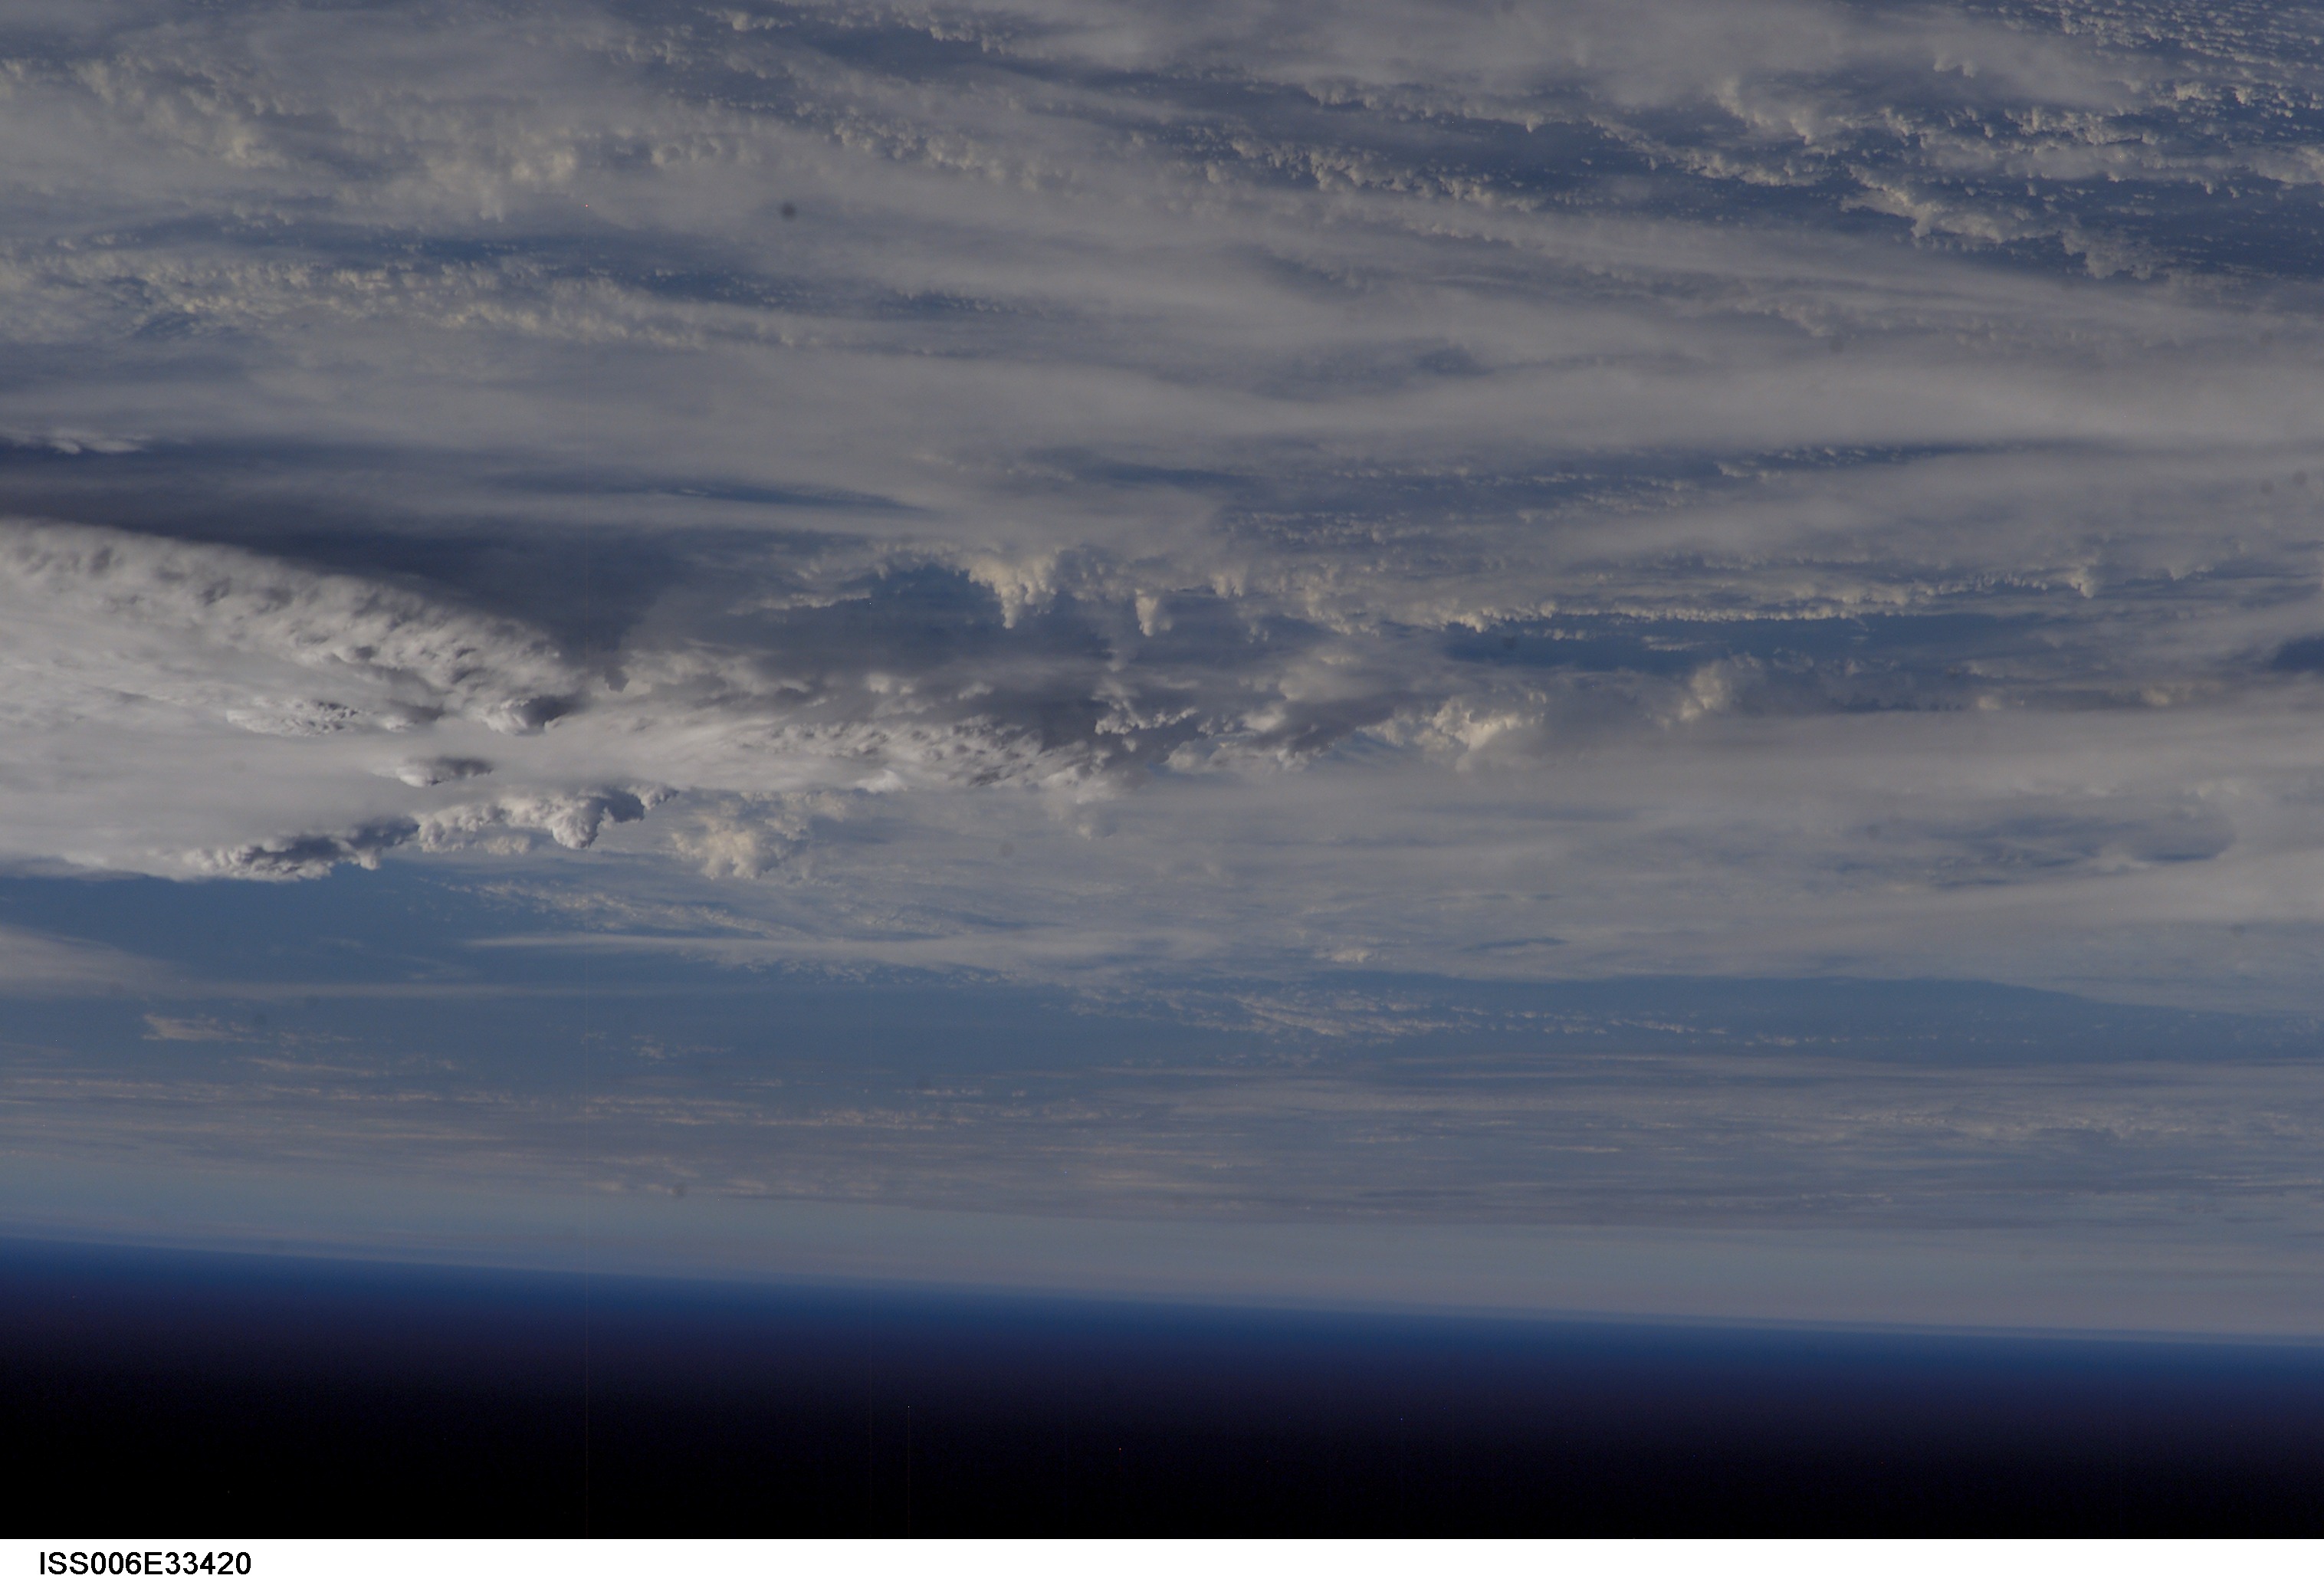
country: CLOUDS
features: PAN-CLOUDS, THUNDERSTORMS
